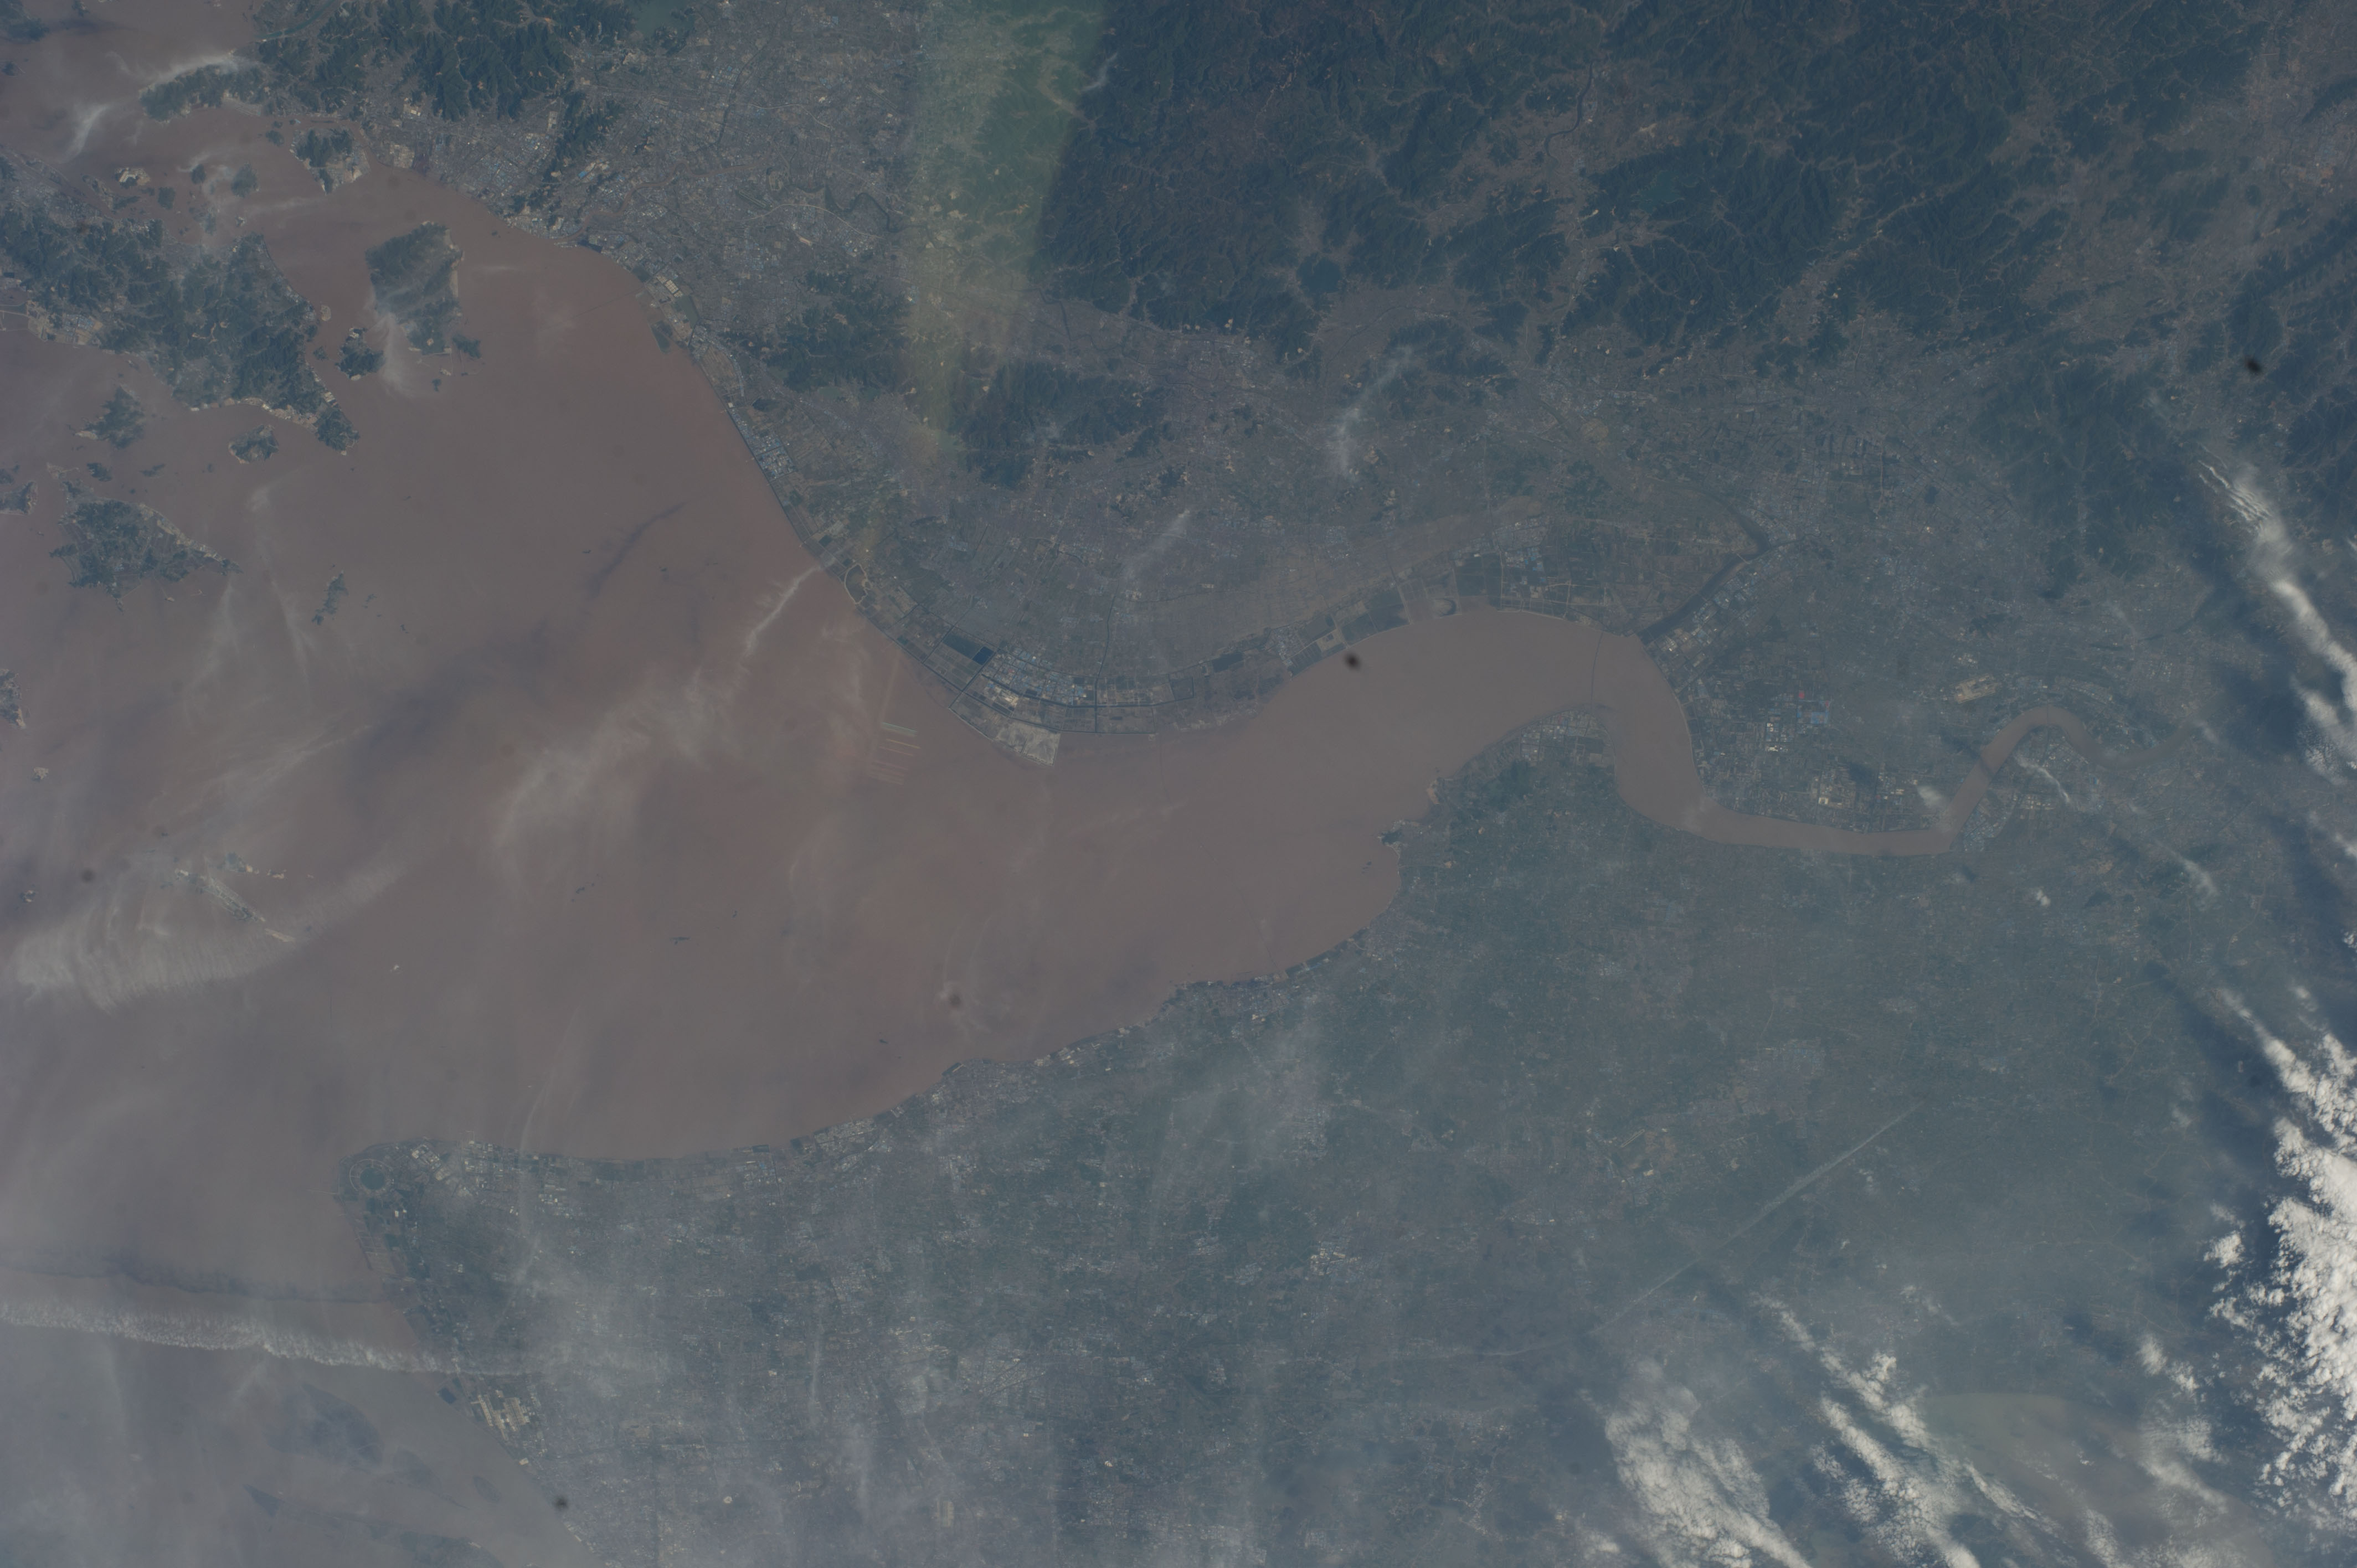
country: CHINA
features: CY.
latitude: 30.5
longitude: 121.0
